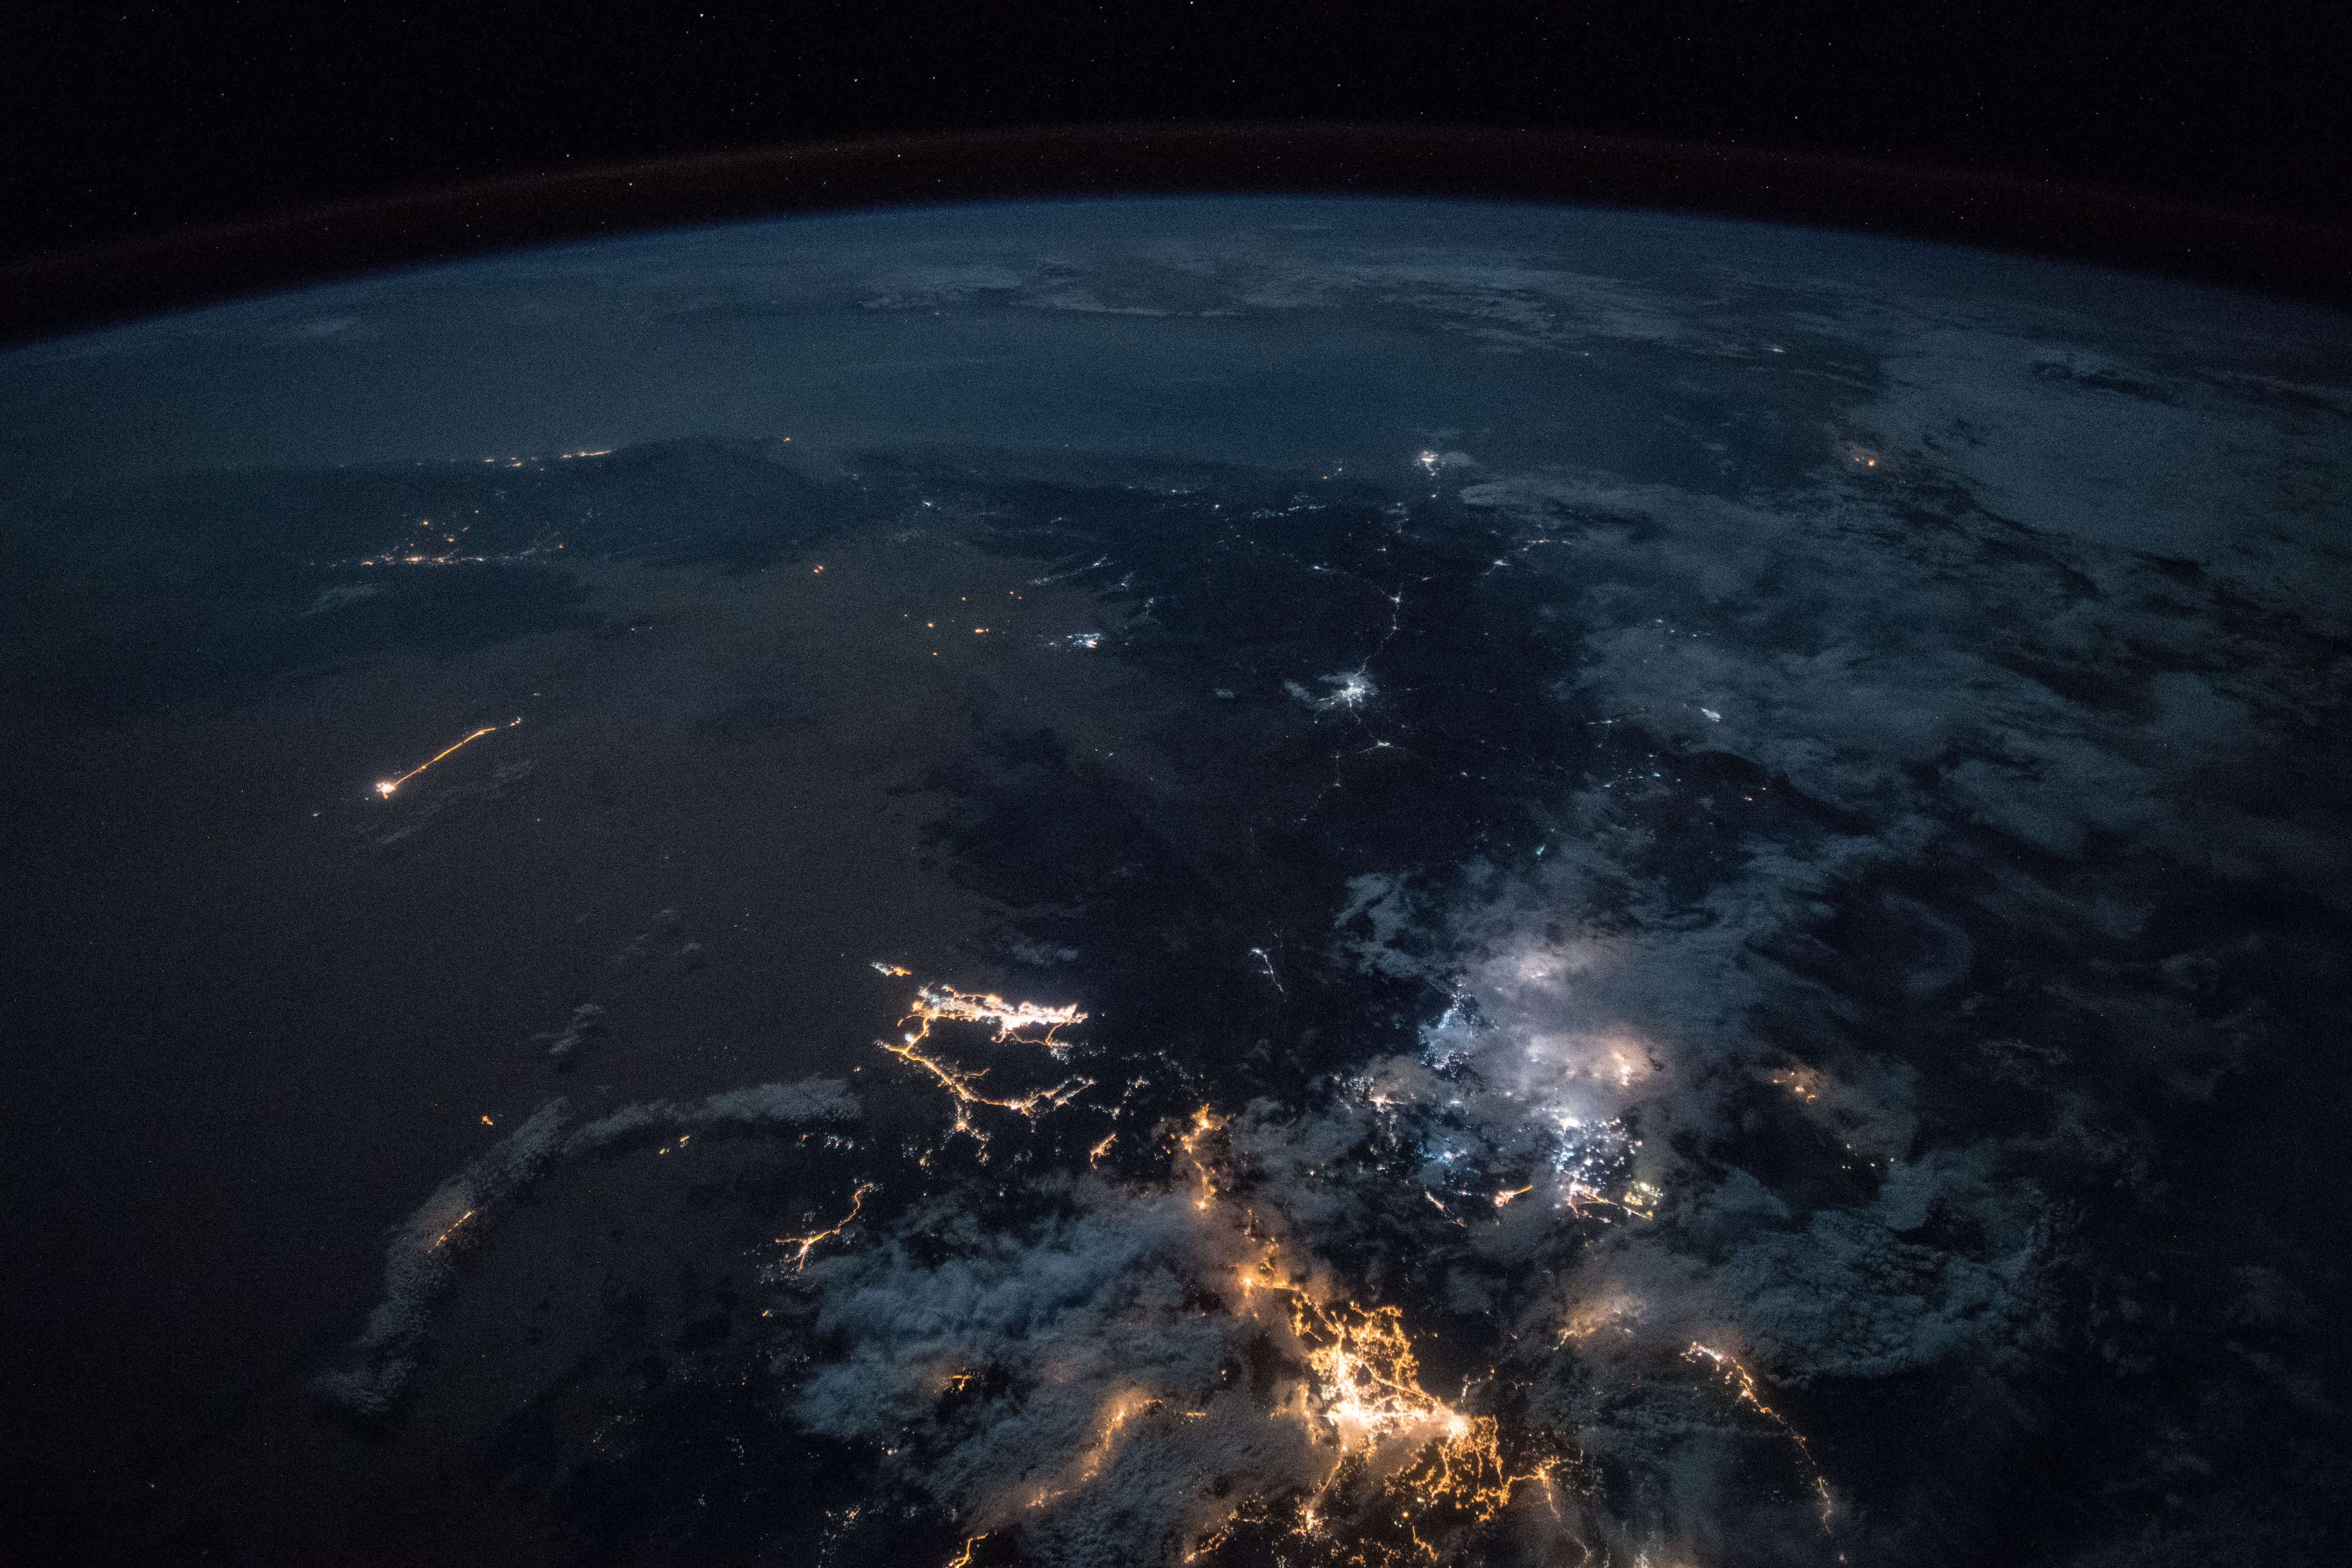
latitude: 16.4
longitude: 44.2
